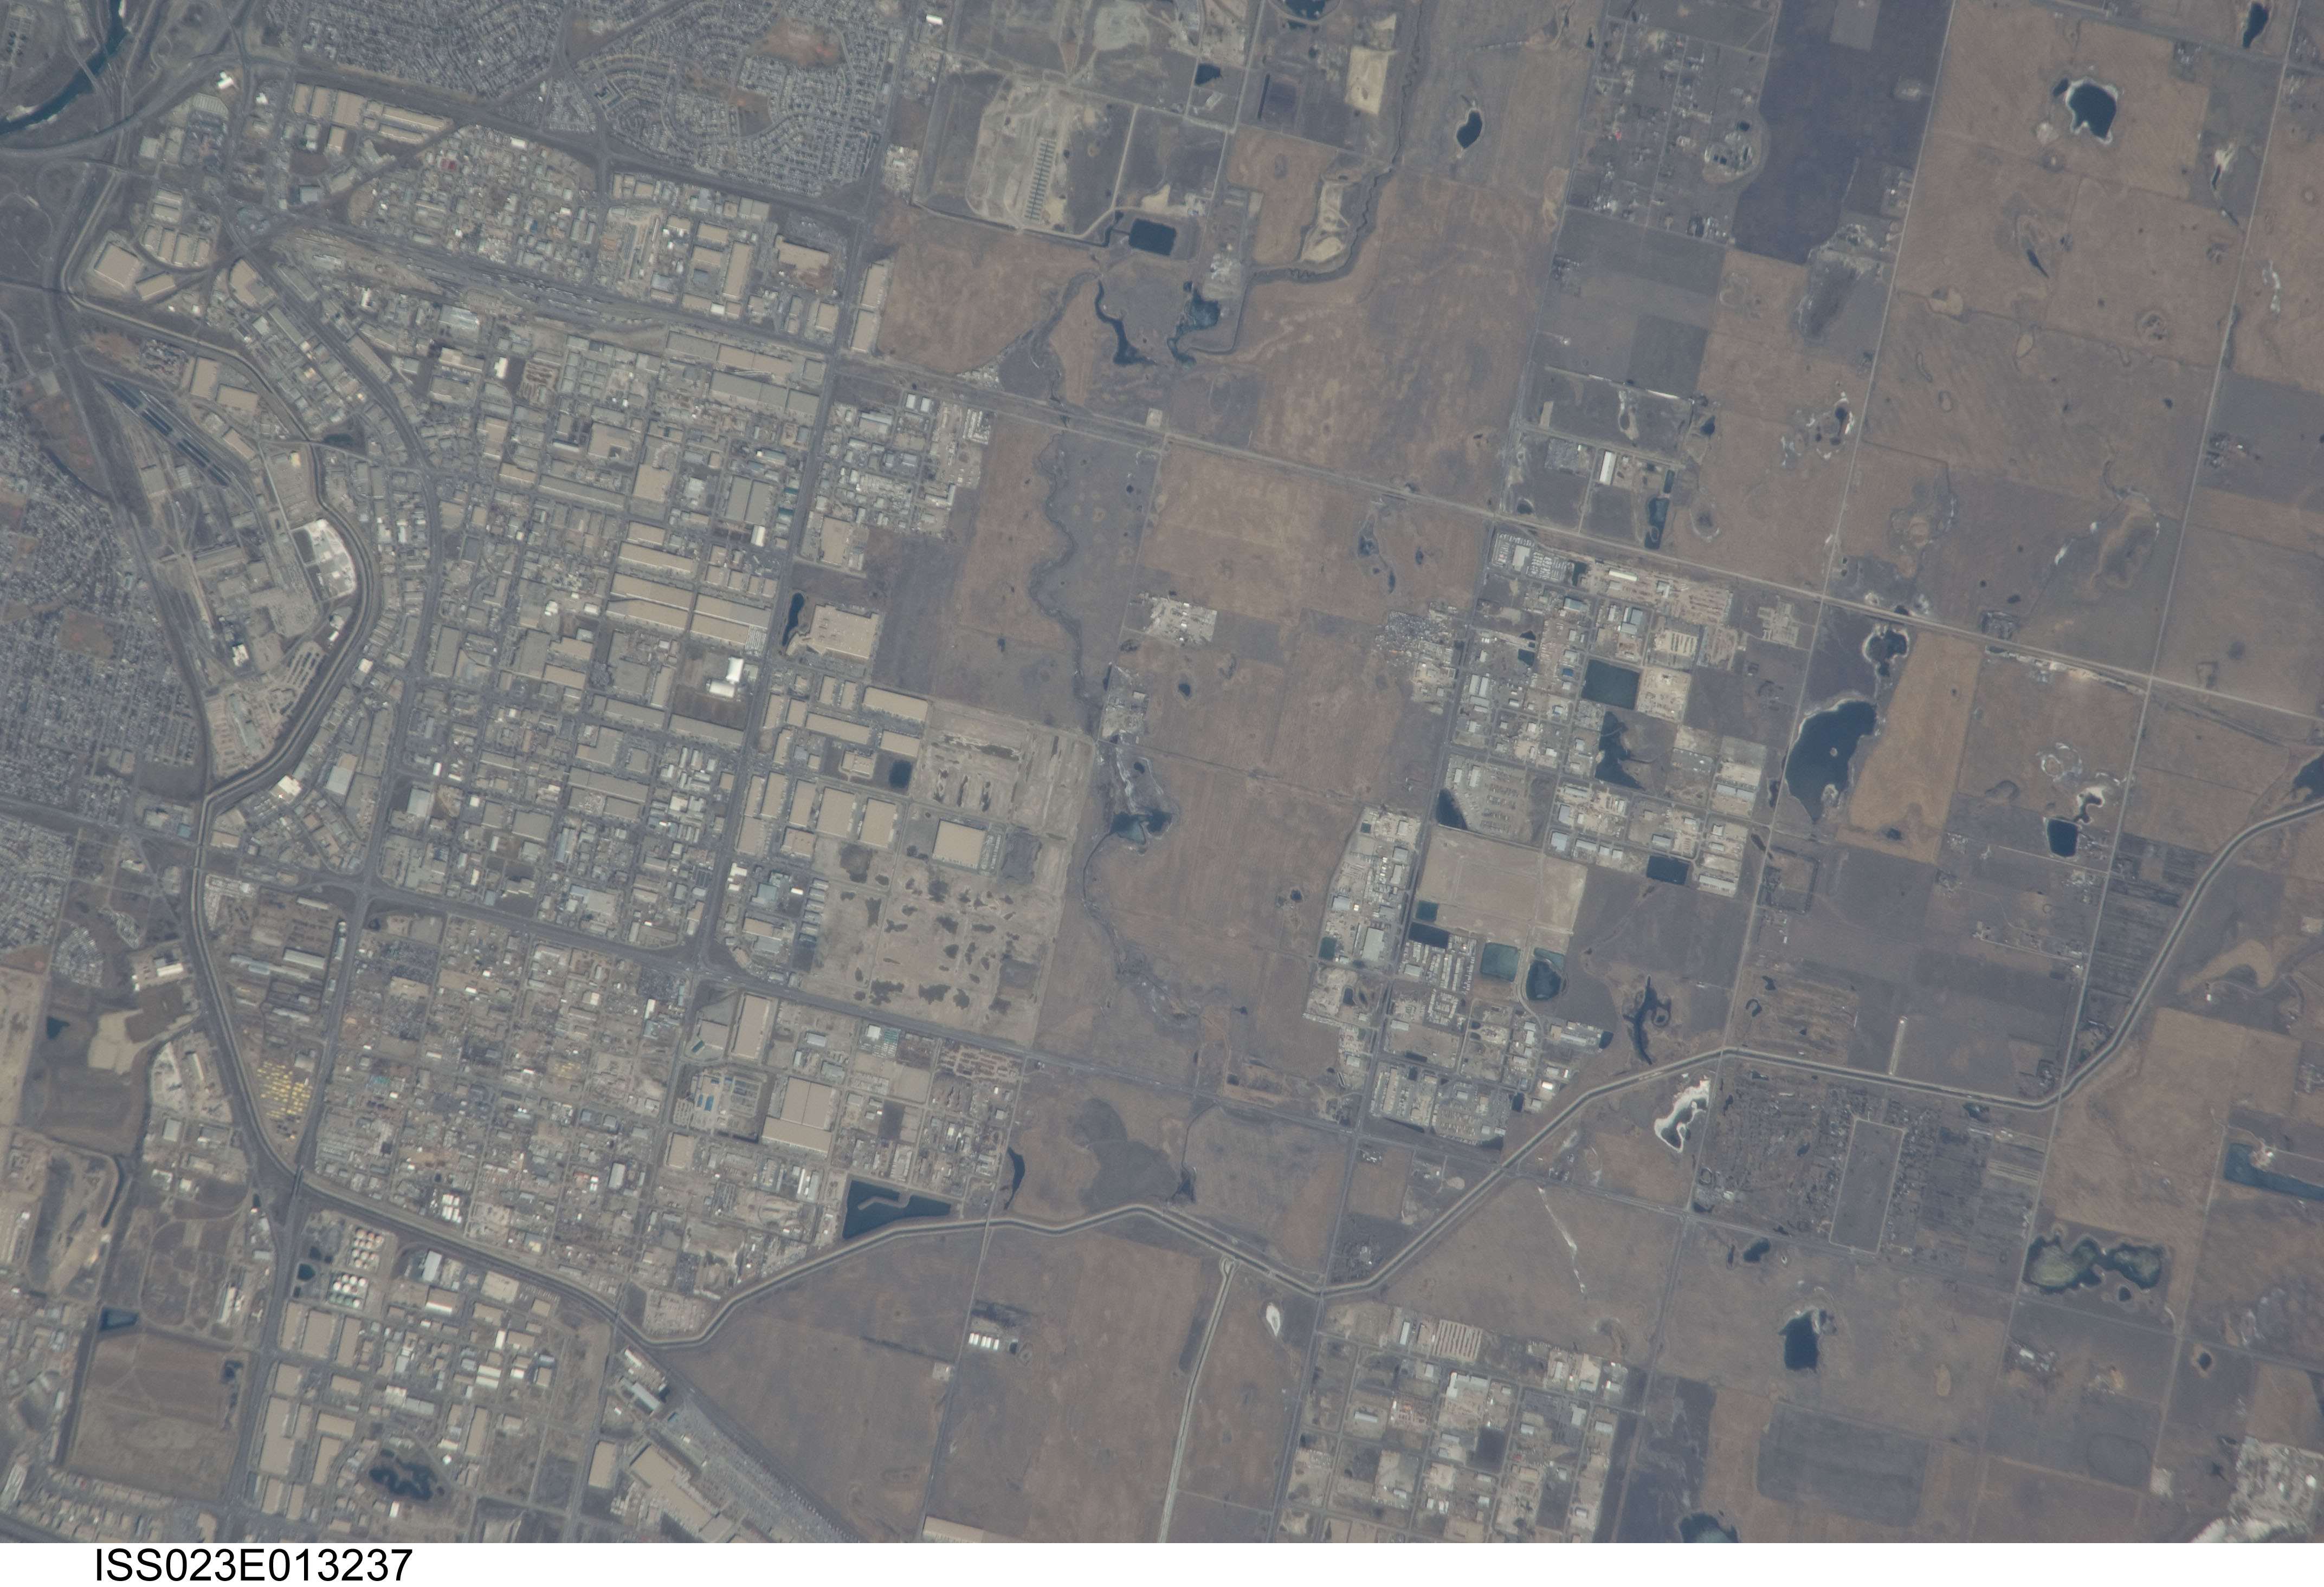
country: CANADA-A
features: S. CALGARY, URBAN LAND COVER
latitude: 51.0
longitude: -113.9
